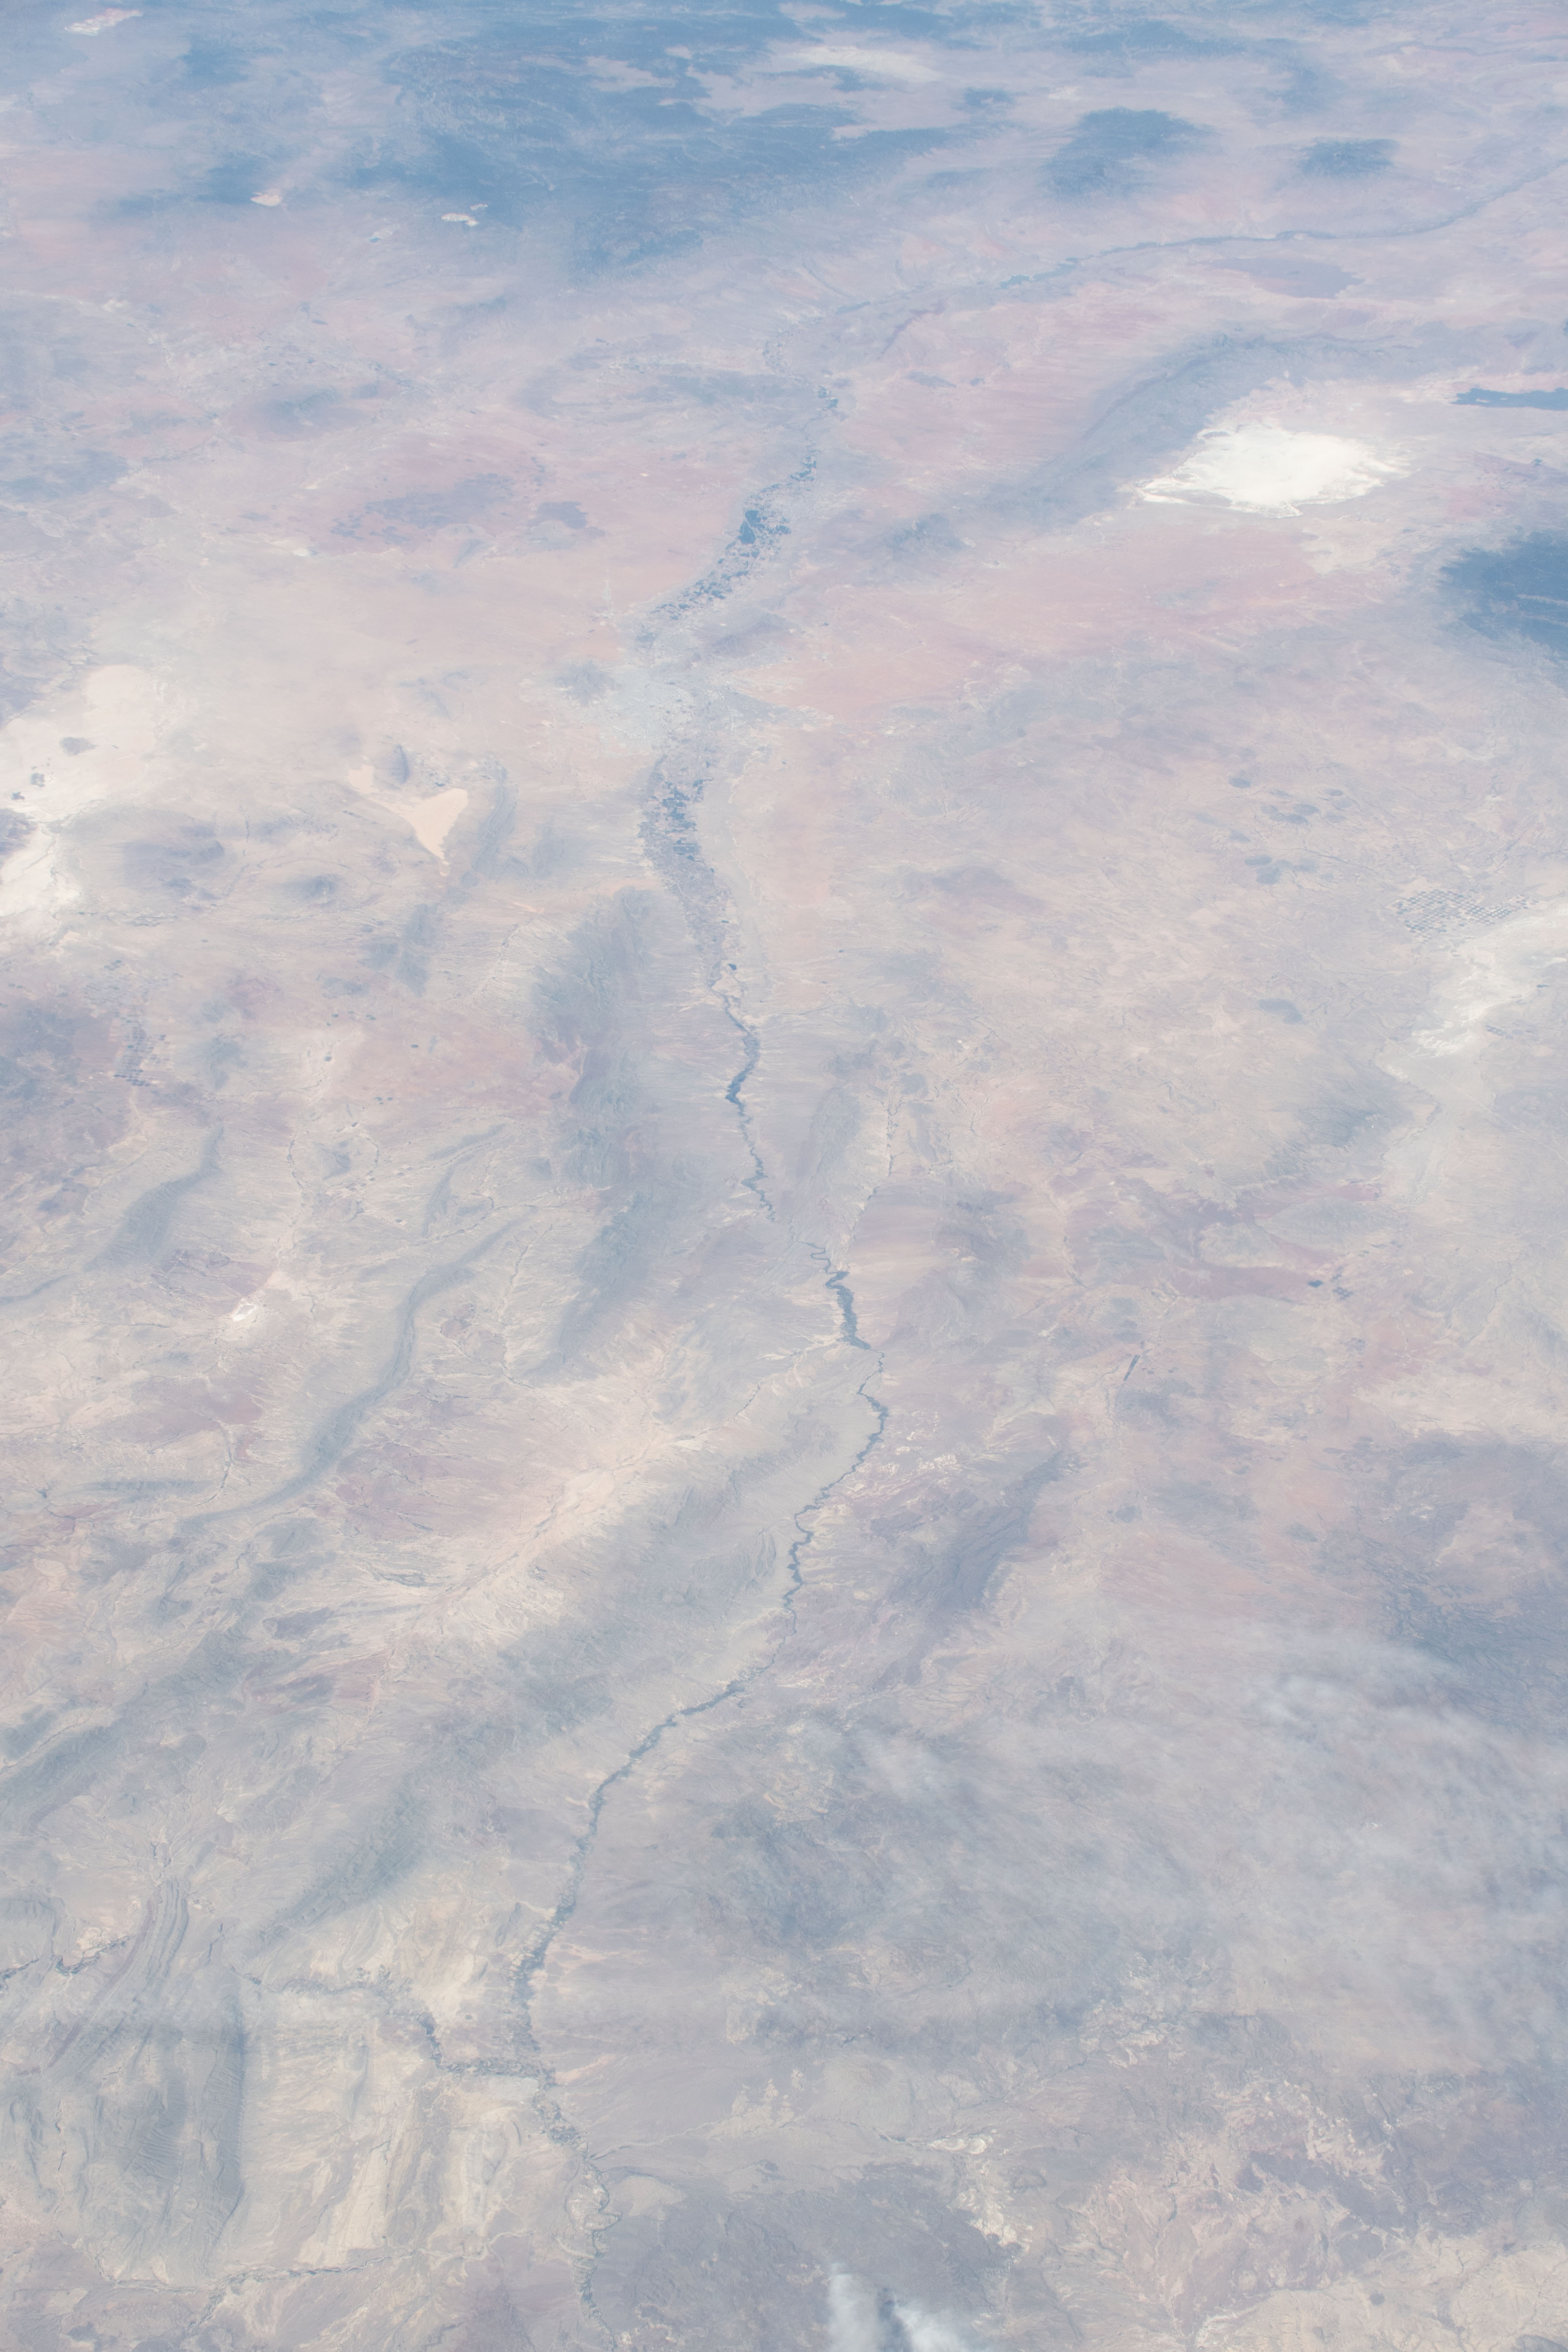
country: USA-TEXAS
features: WHITE SAND DESERT, CHIHUAHUAN DESERT, BIG BEND DESERT
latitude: 31.2
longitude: -105.5
